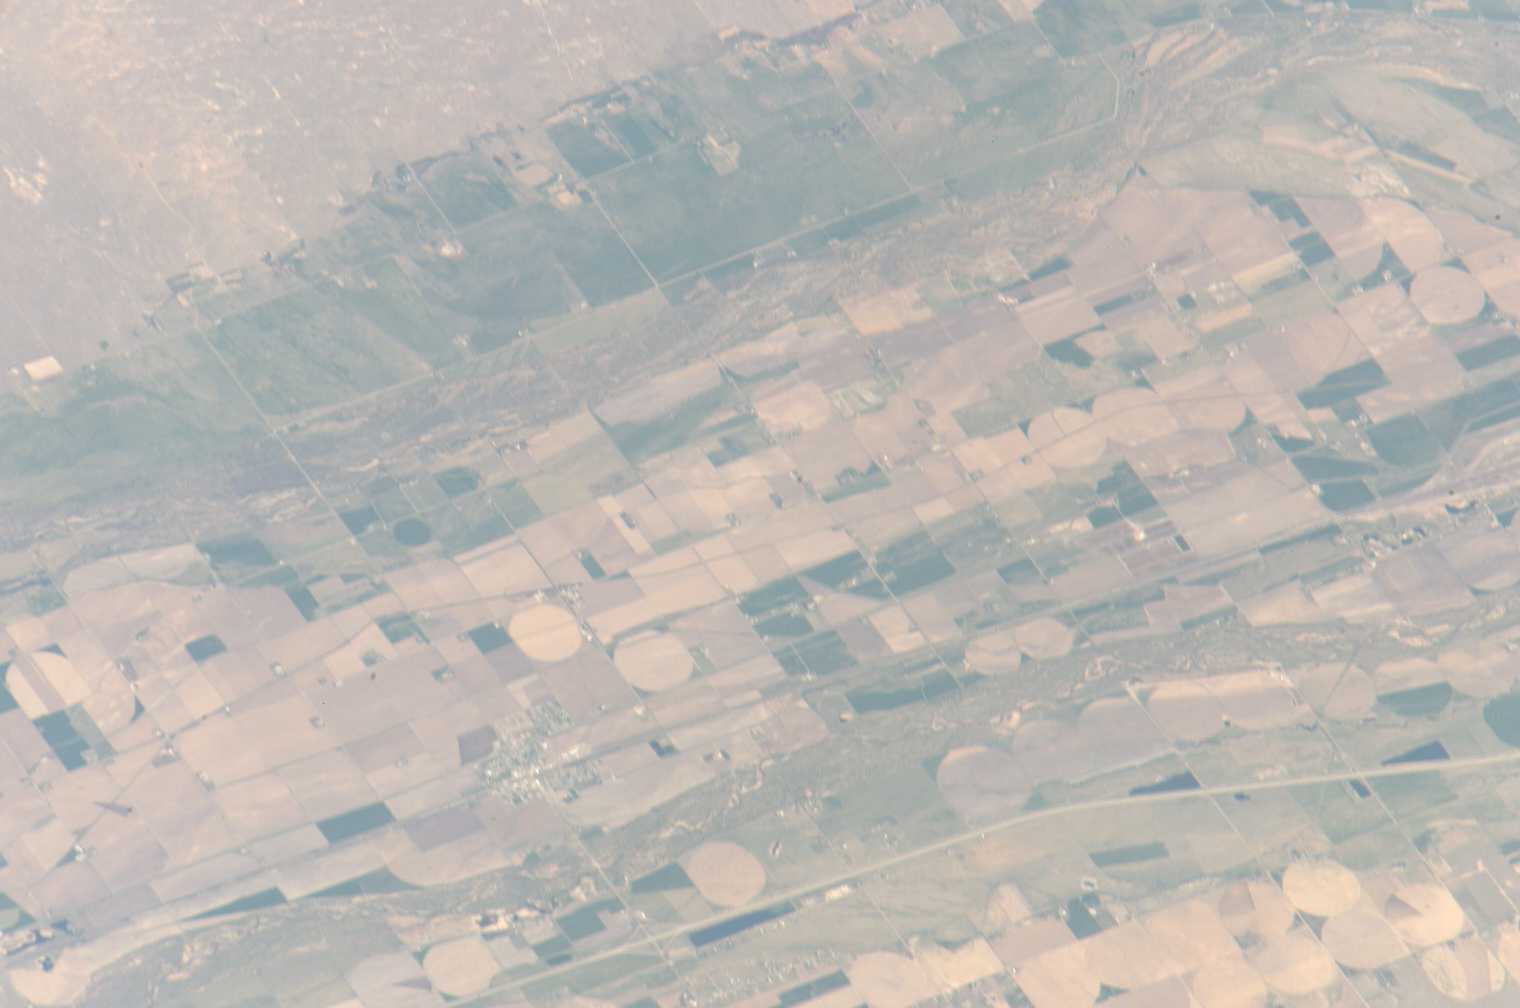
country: USA-NEBRASKA
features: NORTH AND SOUTH PLATTE RIVERS
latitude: 41.2
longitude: -100.9
